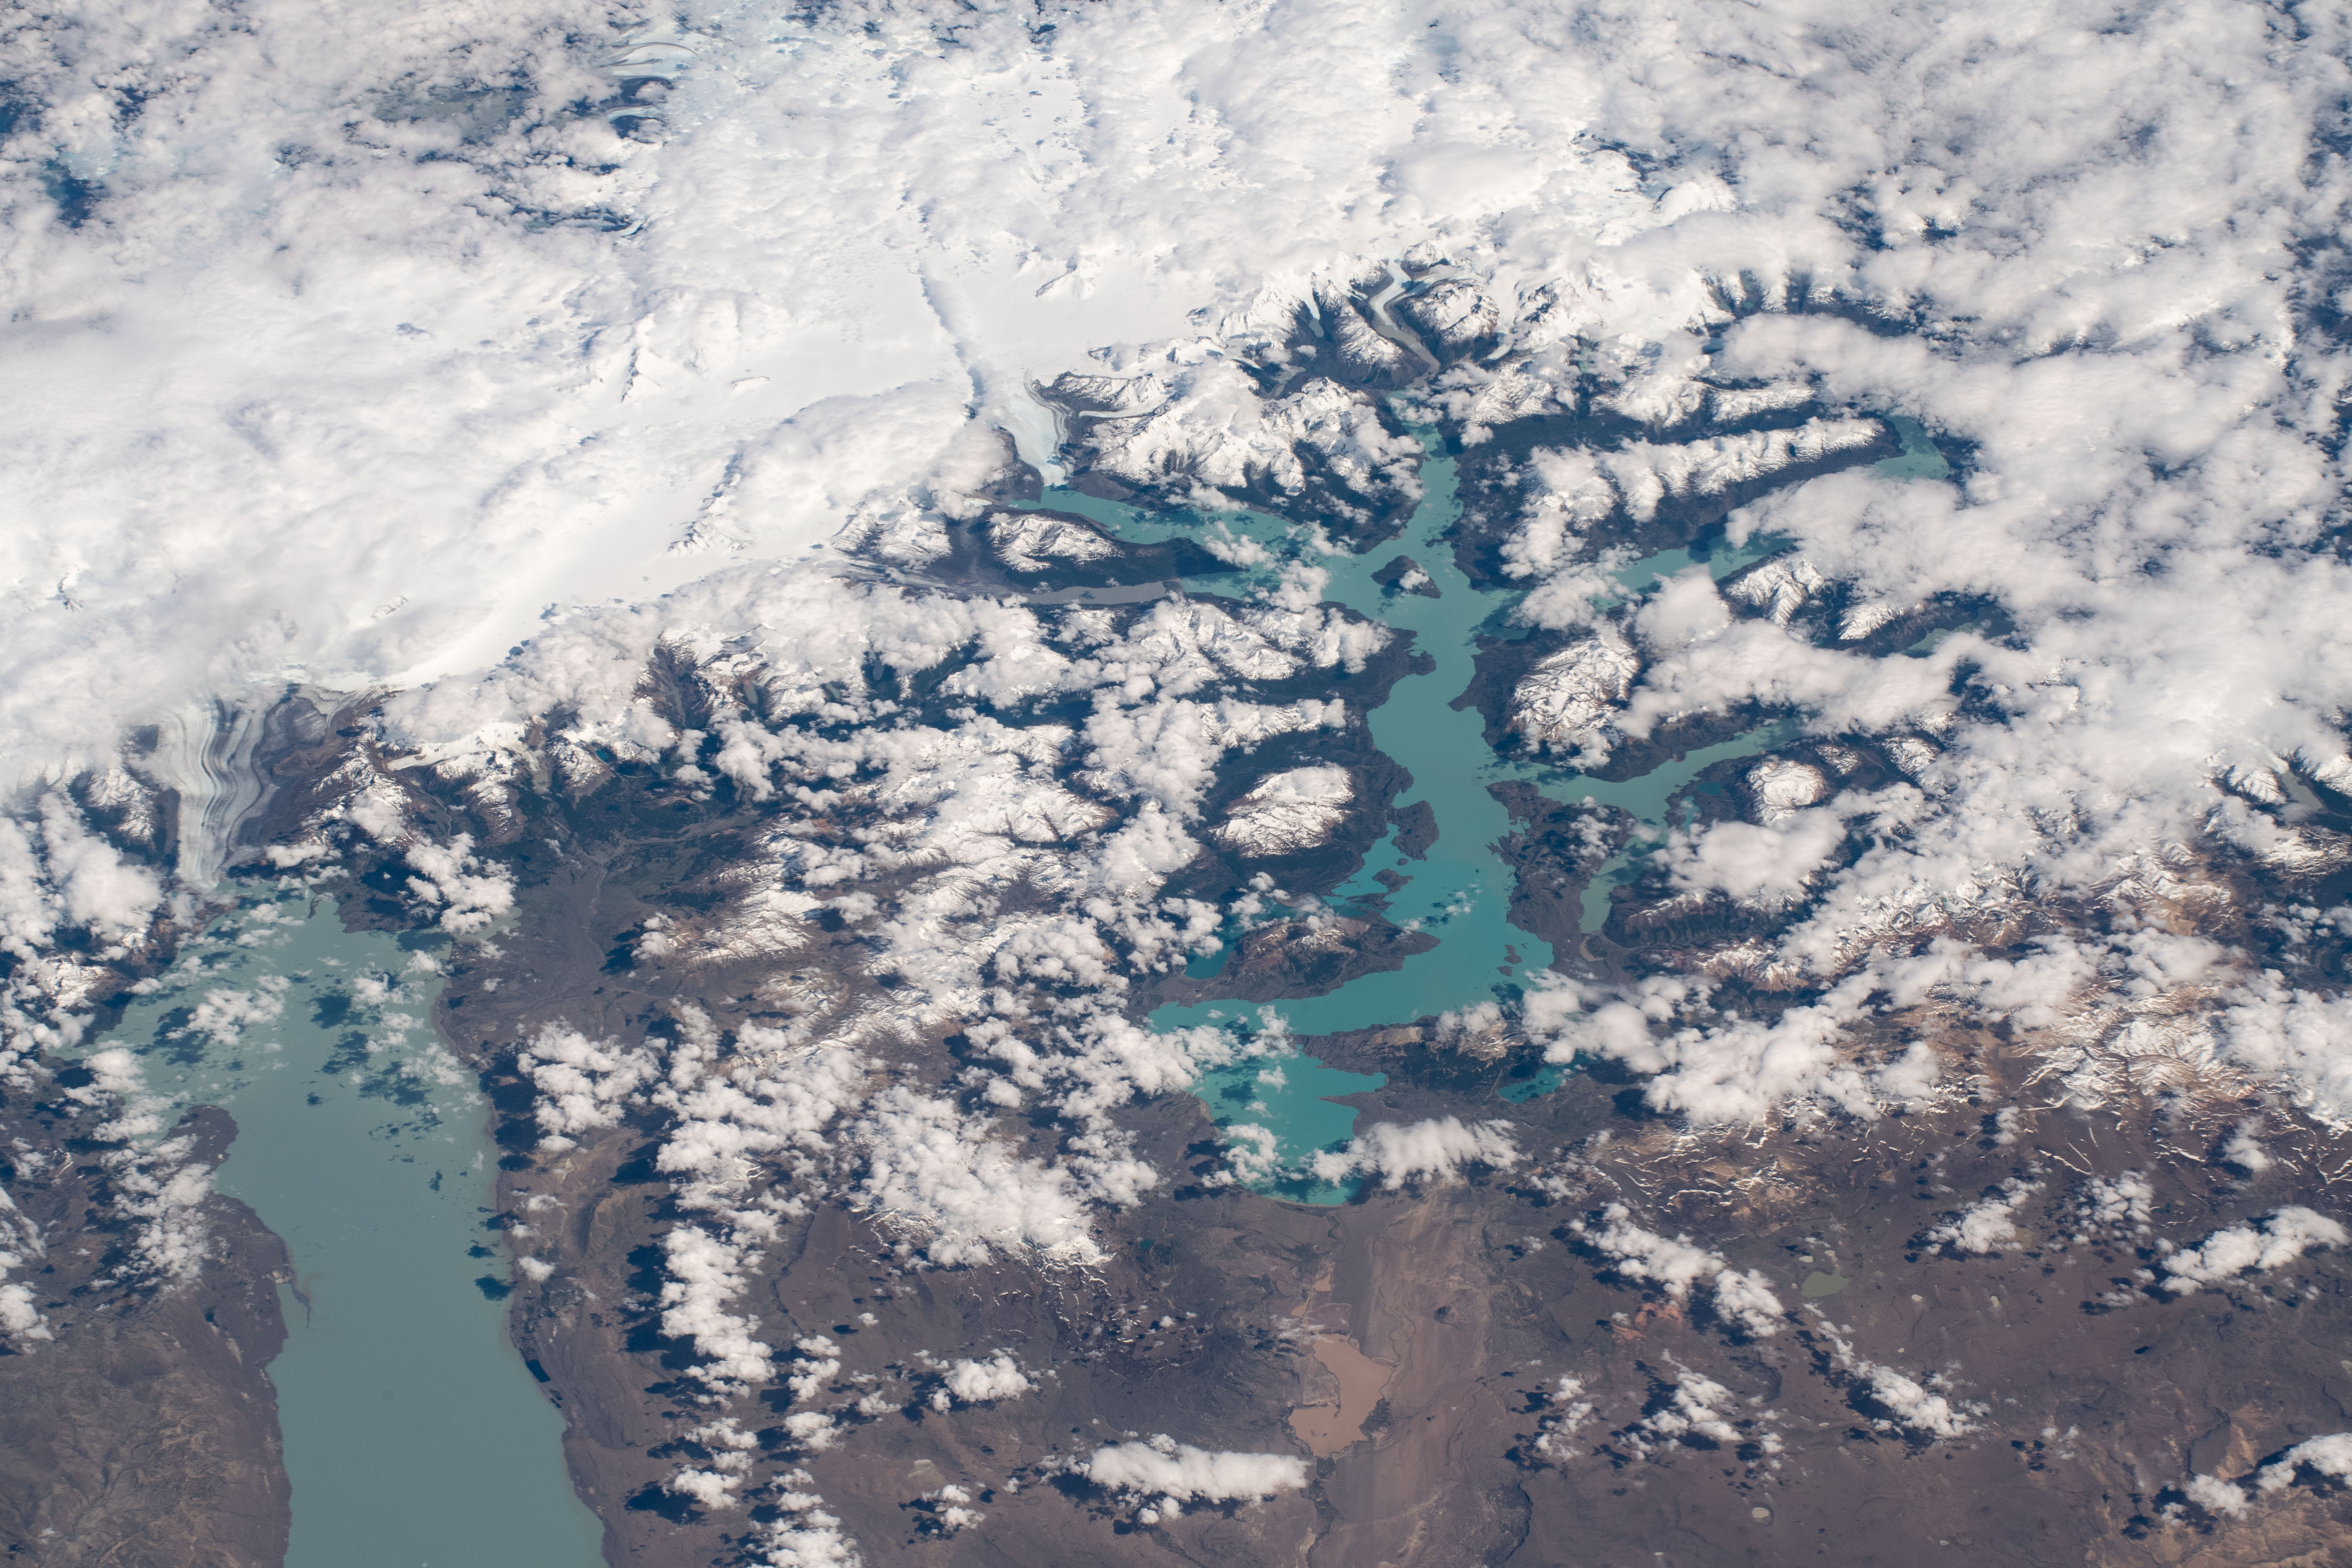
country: ARGENTINA
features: SOUTHERN PATAGONIA ICEFIELDS, VIEDMA LAKE, OHIGGINS/SAN MARTIN LAKE
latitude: -49.2
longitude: -72.8
